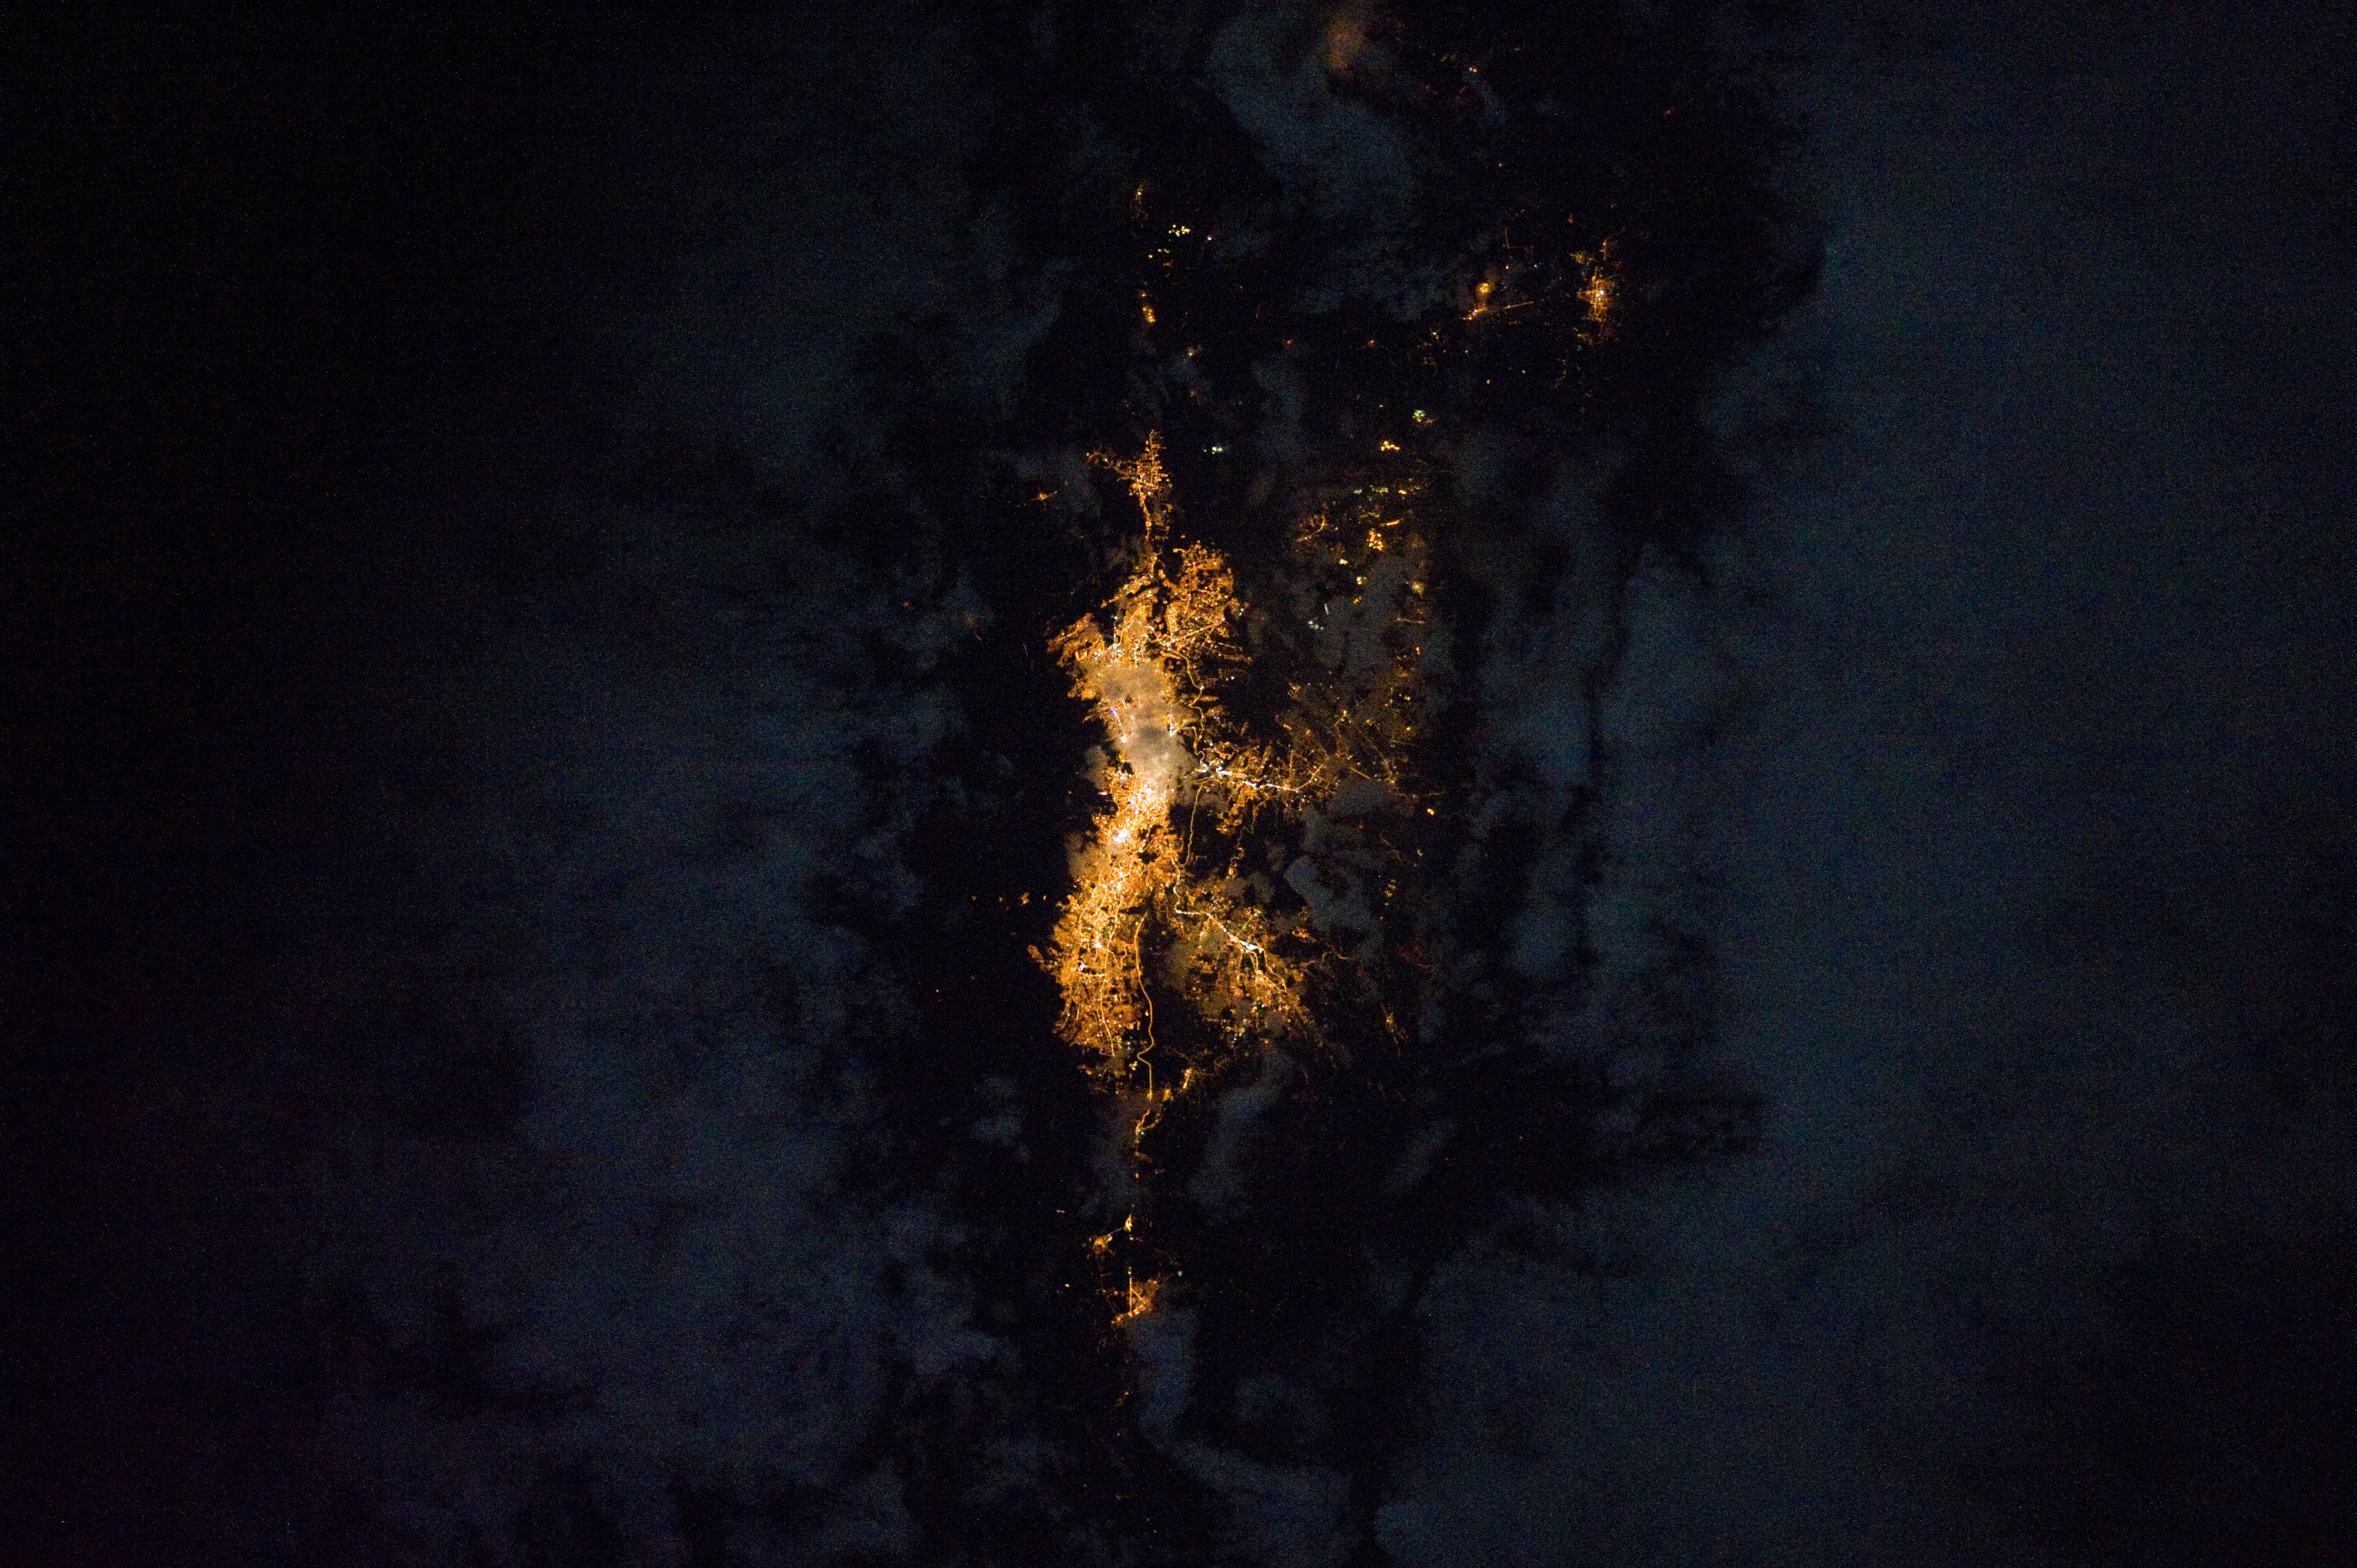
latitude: -0.2
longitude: -78.5
